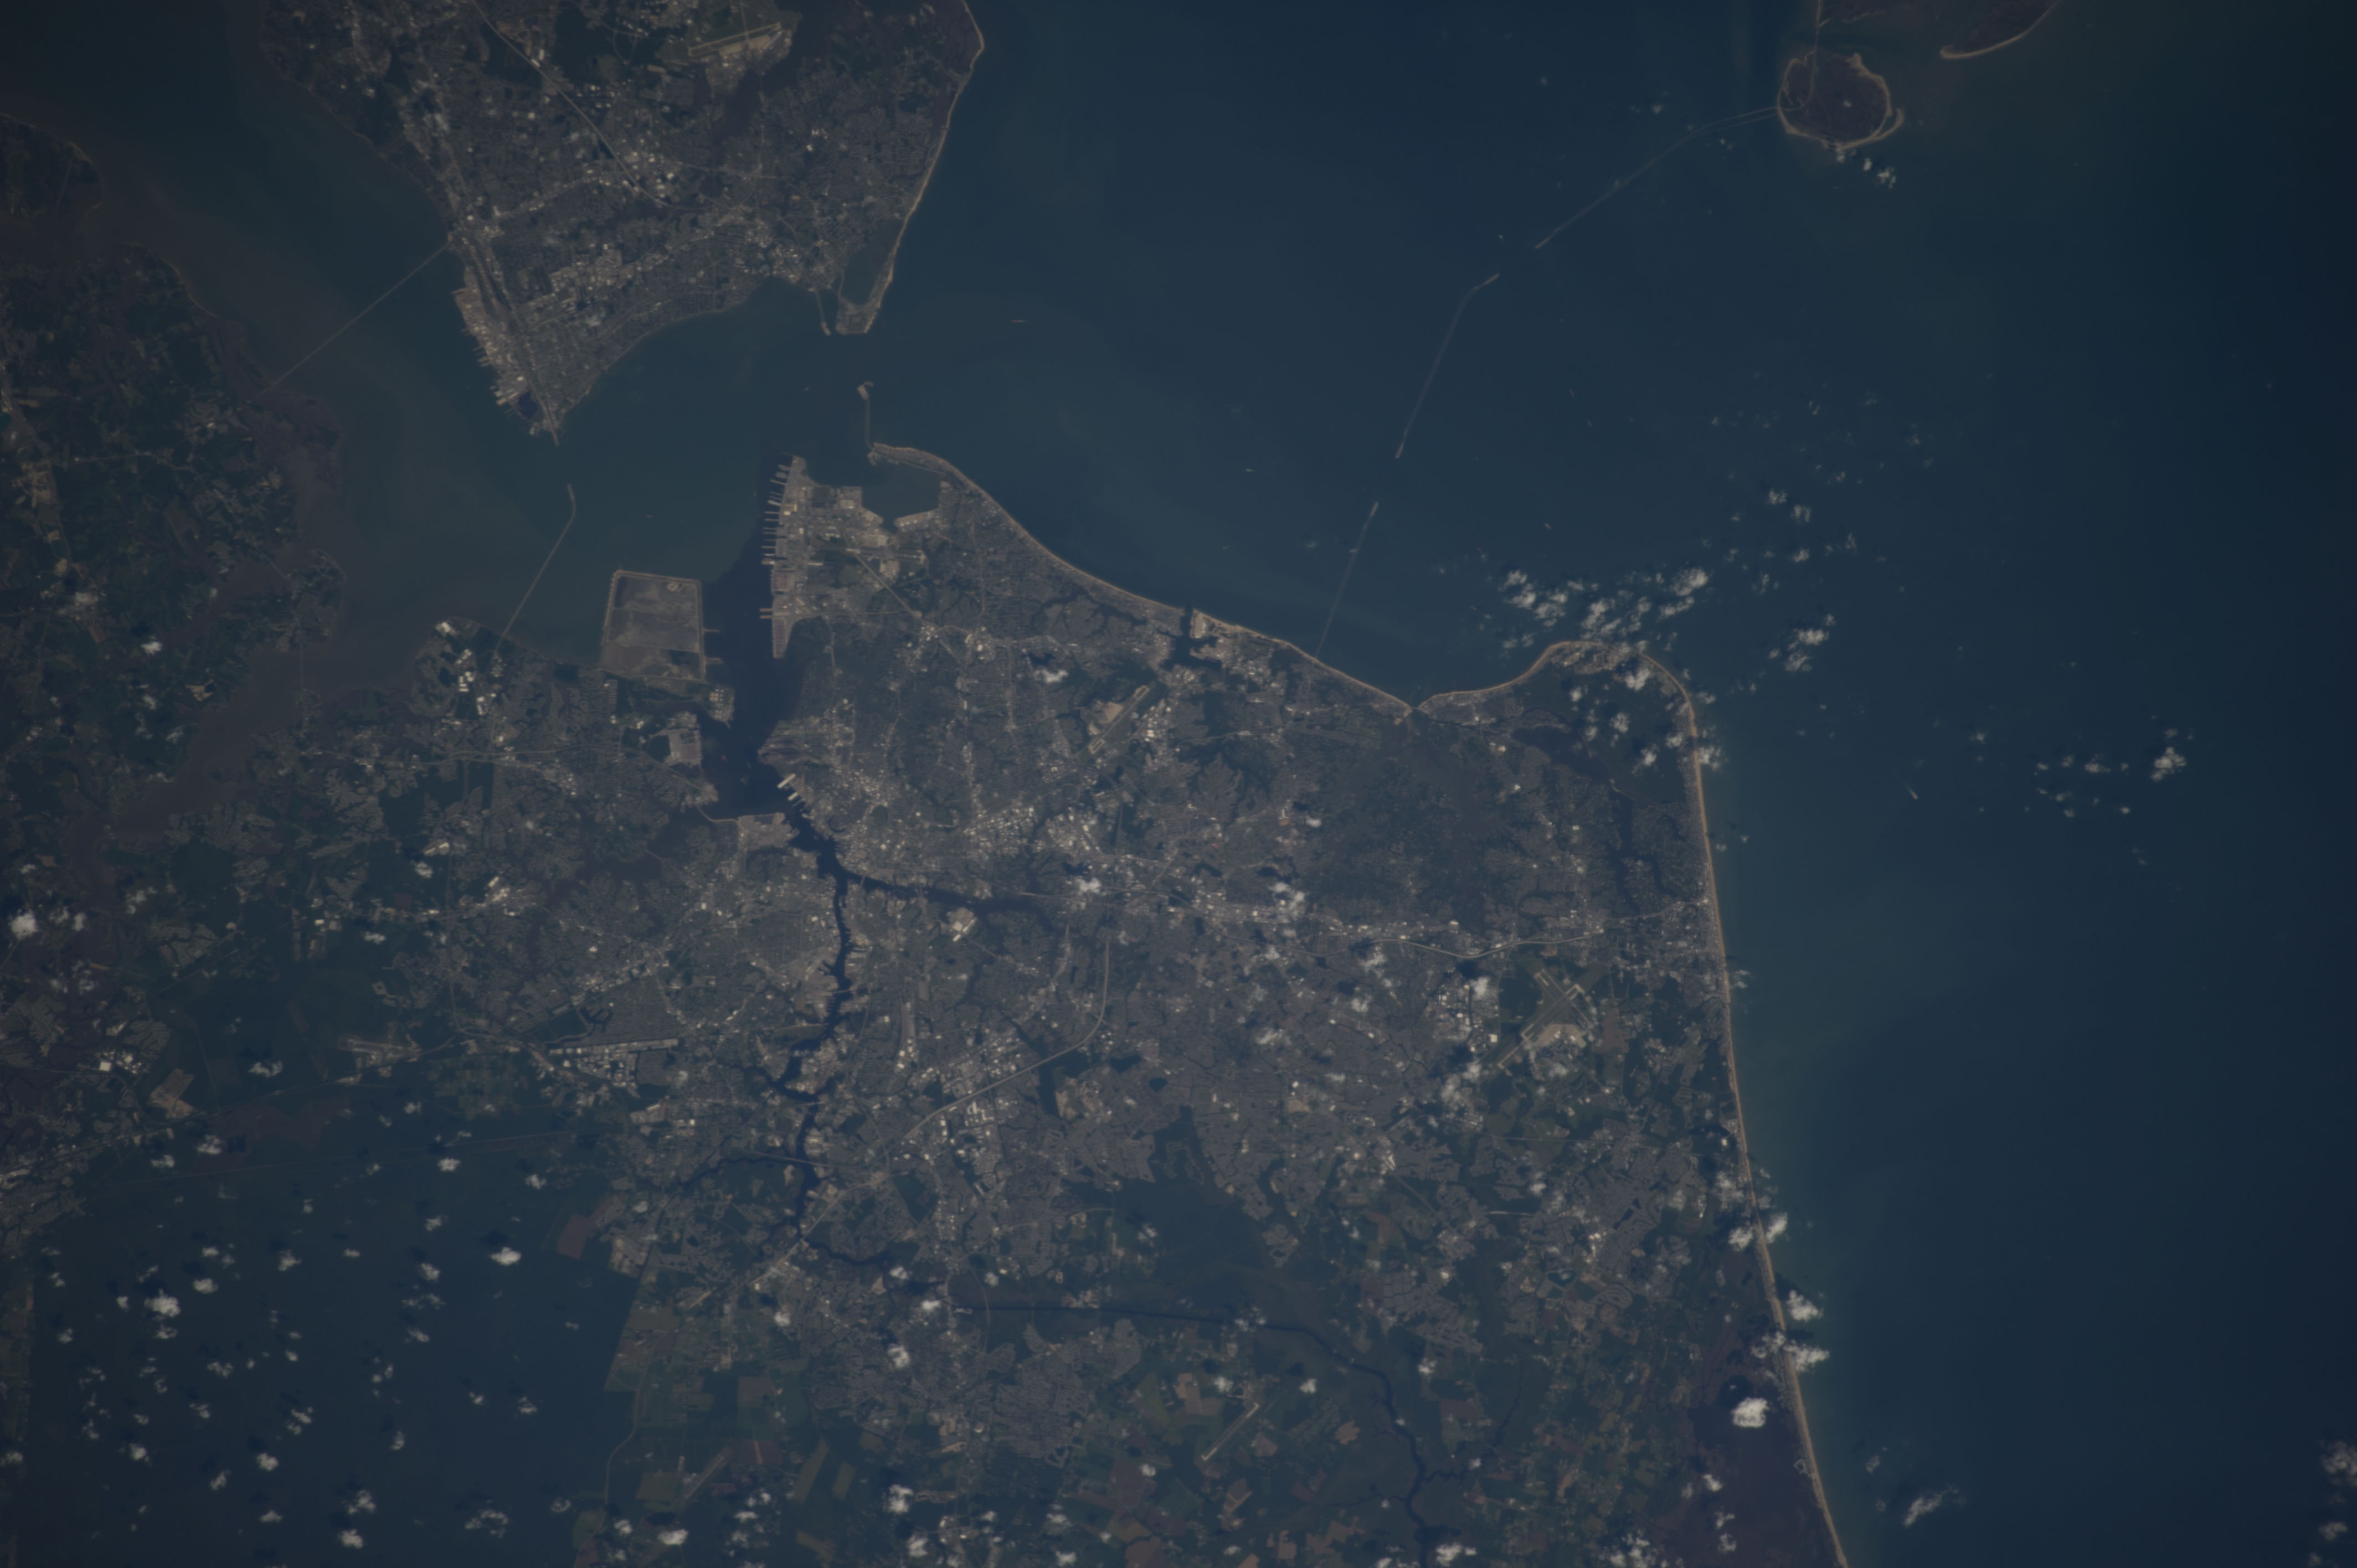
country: USA-VIRGINIA
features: NORFOLK, VIRGINIA BEACH, HAMPTON, CHESAPEAKE, ELIZABETH RIVER,VIRGINIA, VIRGINIA BEACH, NORFOLK, HAMPTON, FISHERMANS ISLAND, JAMES RIVER, HAMPTON ROADS, ELIZABETH RIVER, CHESAPEAKE BAY BRIDGE, LITTLE CREEK CHANNEL, HAMPTON ROADS BRIDGE, GREAT DISMAL SWAMP,VIRGINIA, NORFOLK, VIRGINIA BEACH, HAMPTON, NEWPORT NEWS, PORTSMOUTH,USA, VIRGINIA, HAMPTON, NORFOLK, CHESAPEAK, VIRGINIA BEACH, 36.89,-76.16
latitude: 36.9
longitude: -76.2
